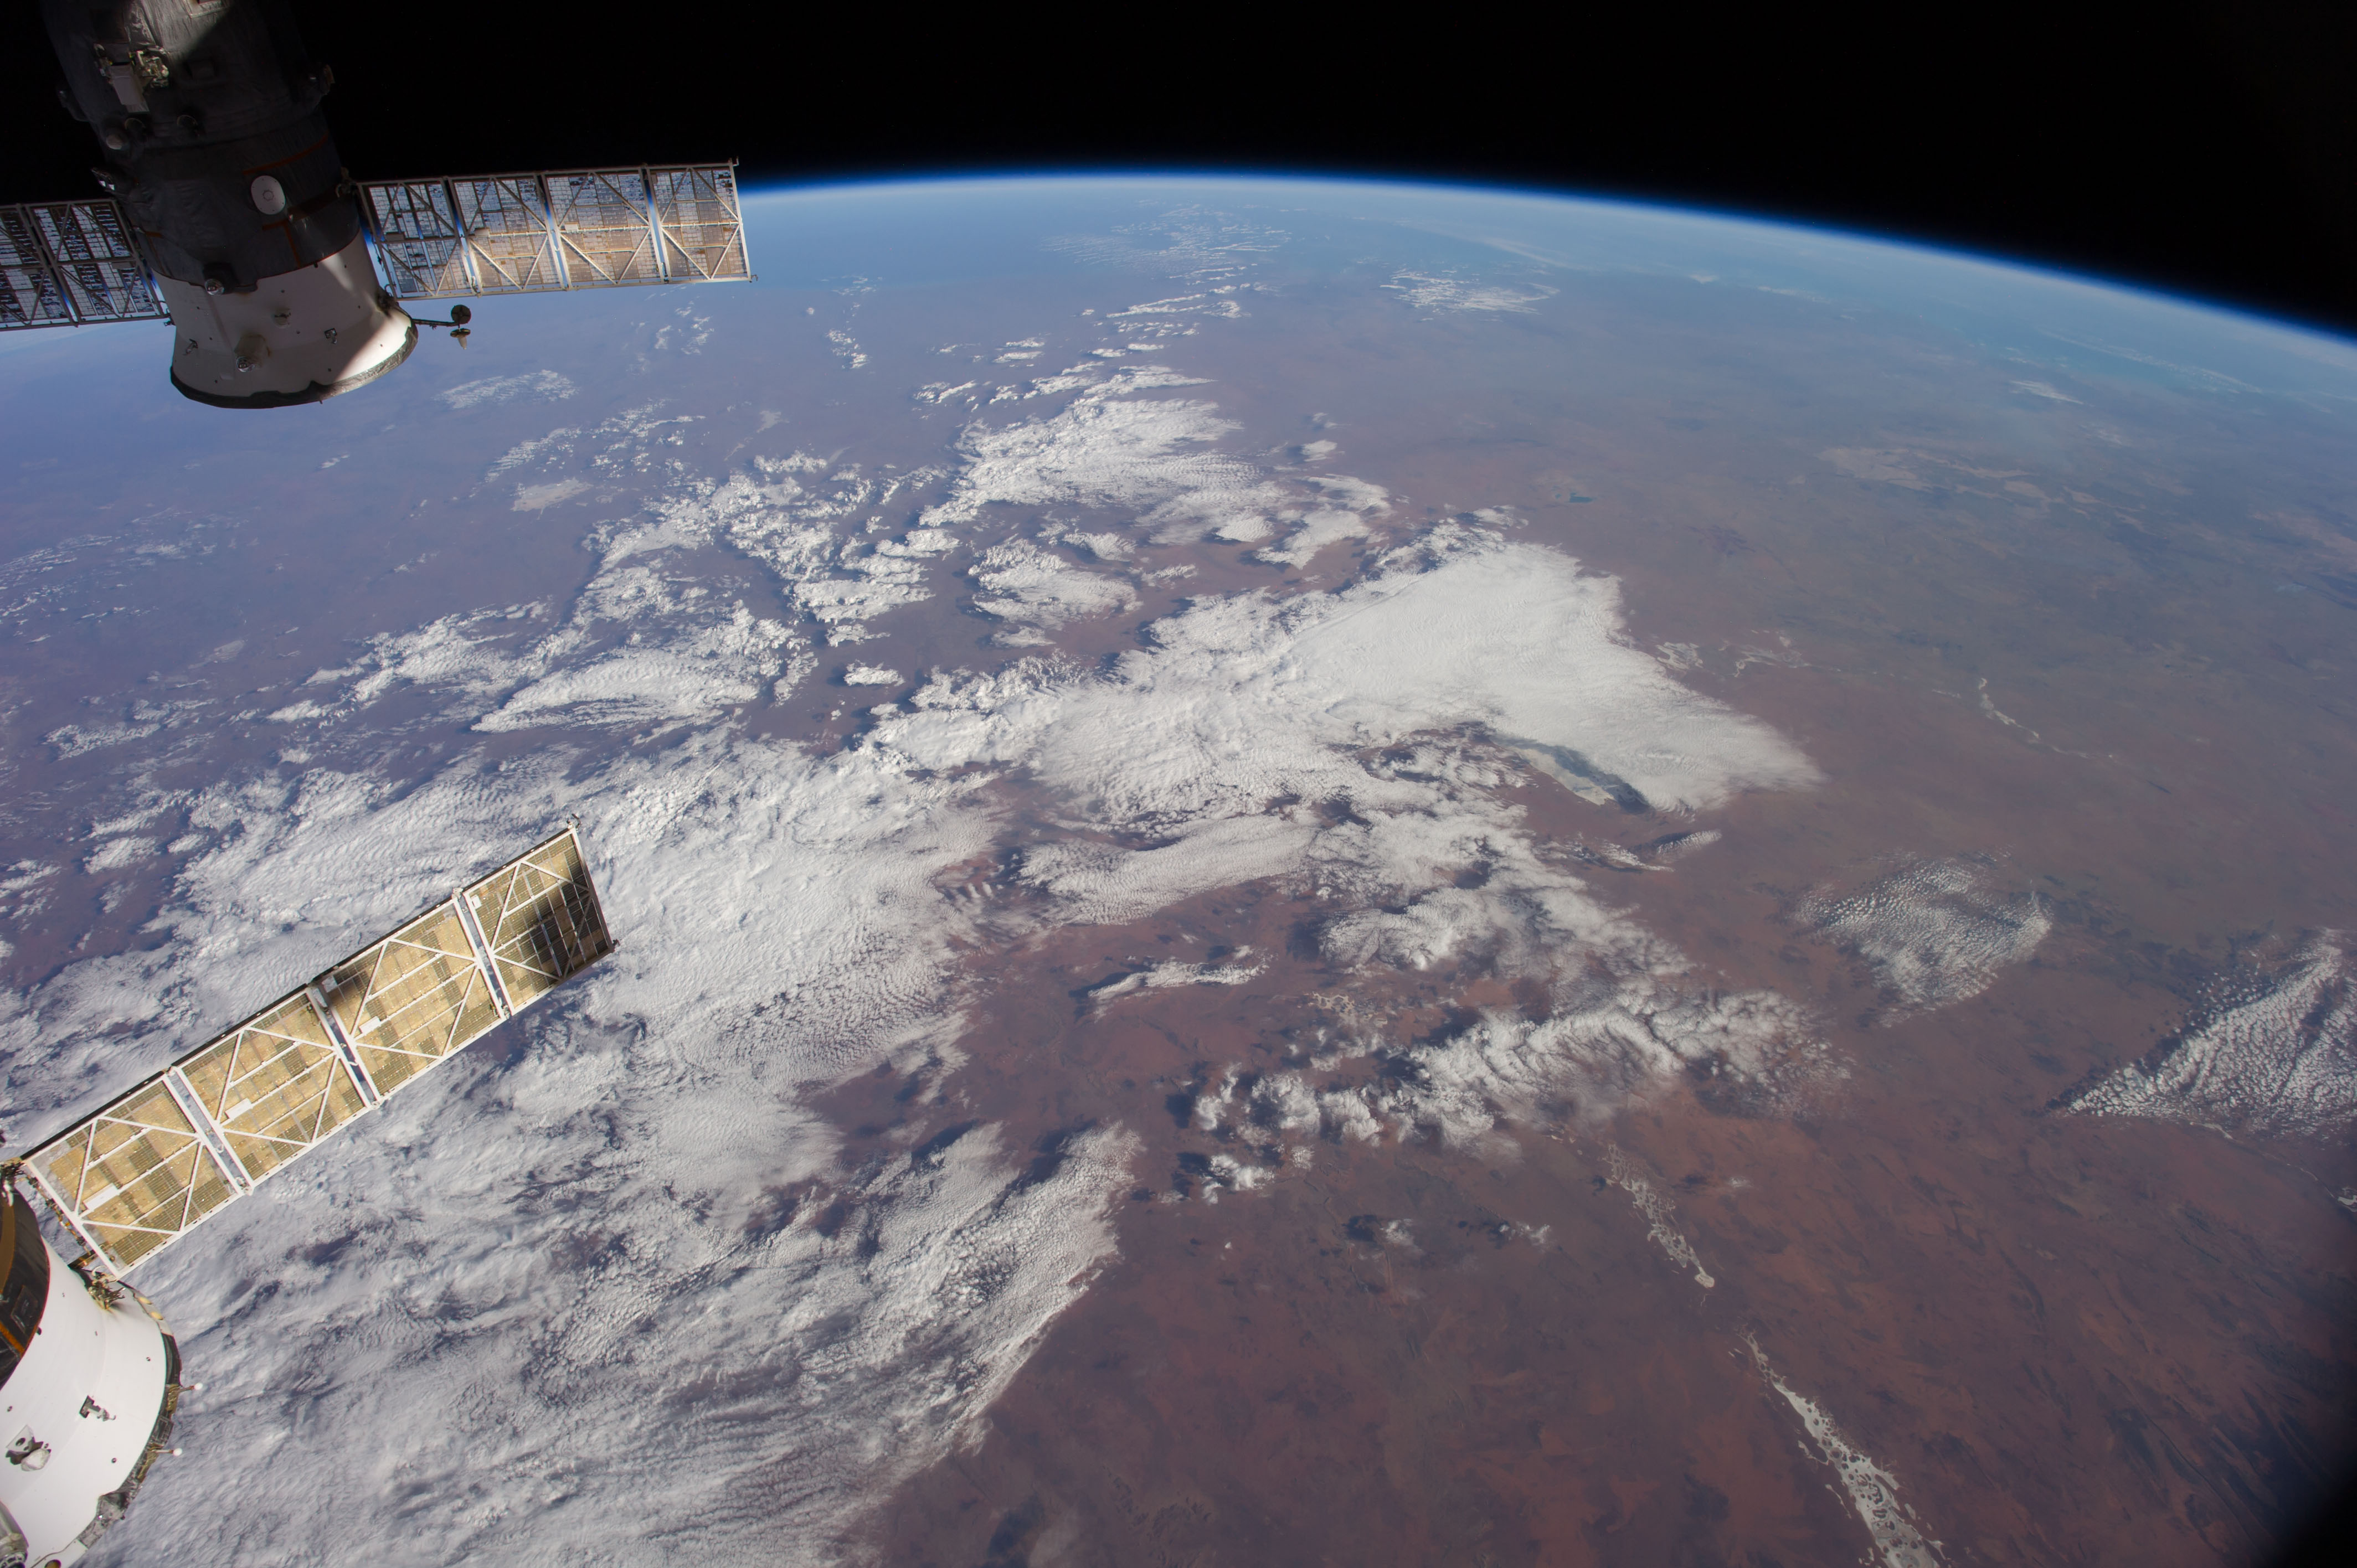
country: AUSTRALIA-WA
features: L. AMADEUS, L. MACKAY, L. GREGORY, GIBSON DES., GREAT SANDY DES., ATMOPSHERIC LIMB
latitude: -24.0
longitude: 127.5
